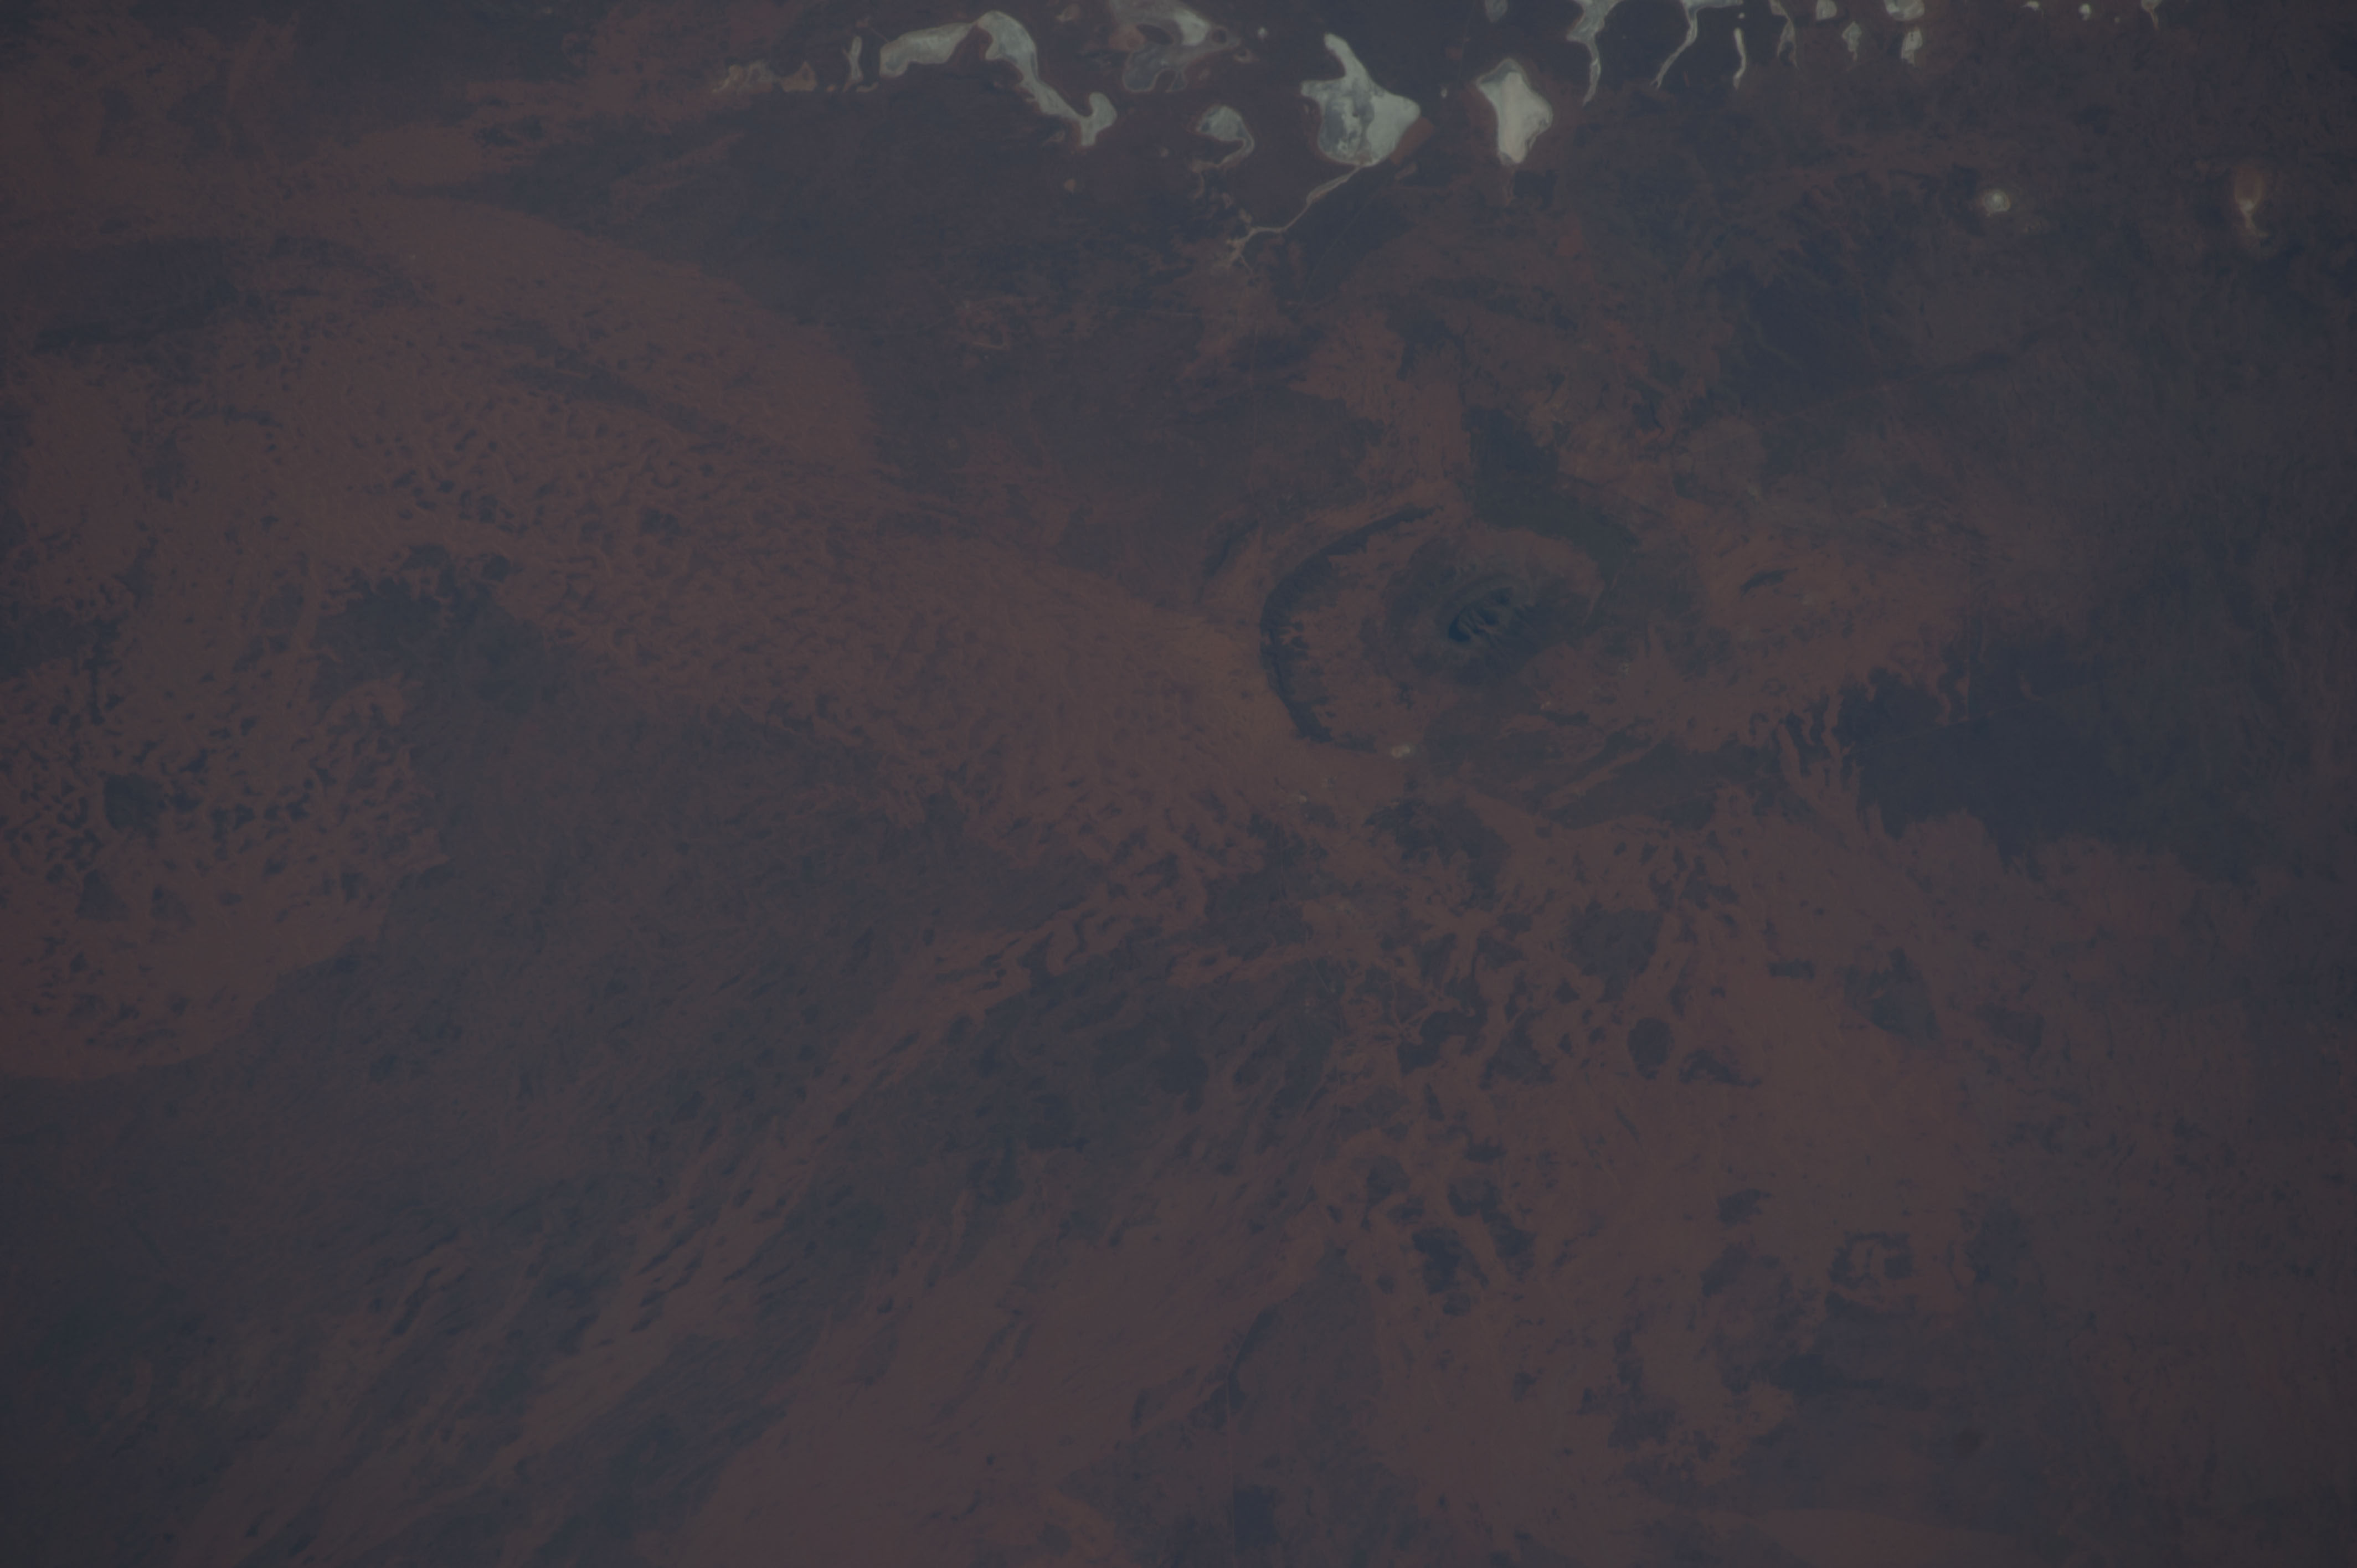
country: AUSTRALIA-NT
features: MT. CONNER
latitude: -25.5
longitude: 131.8
